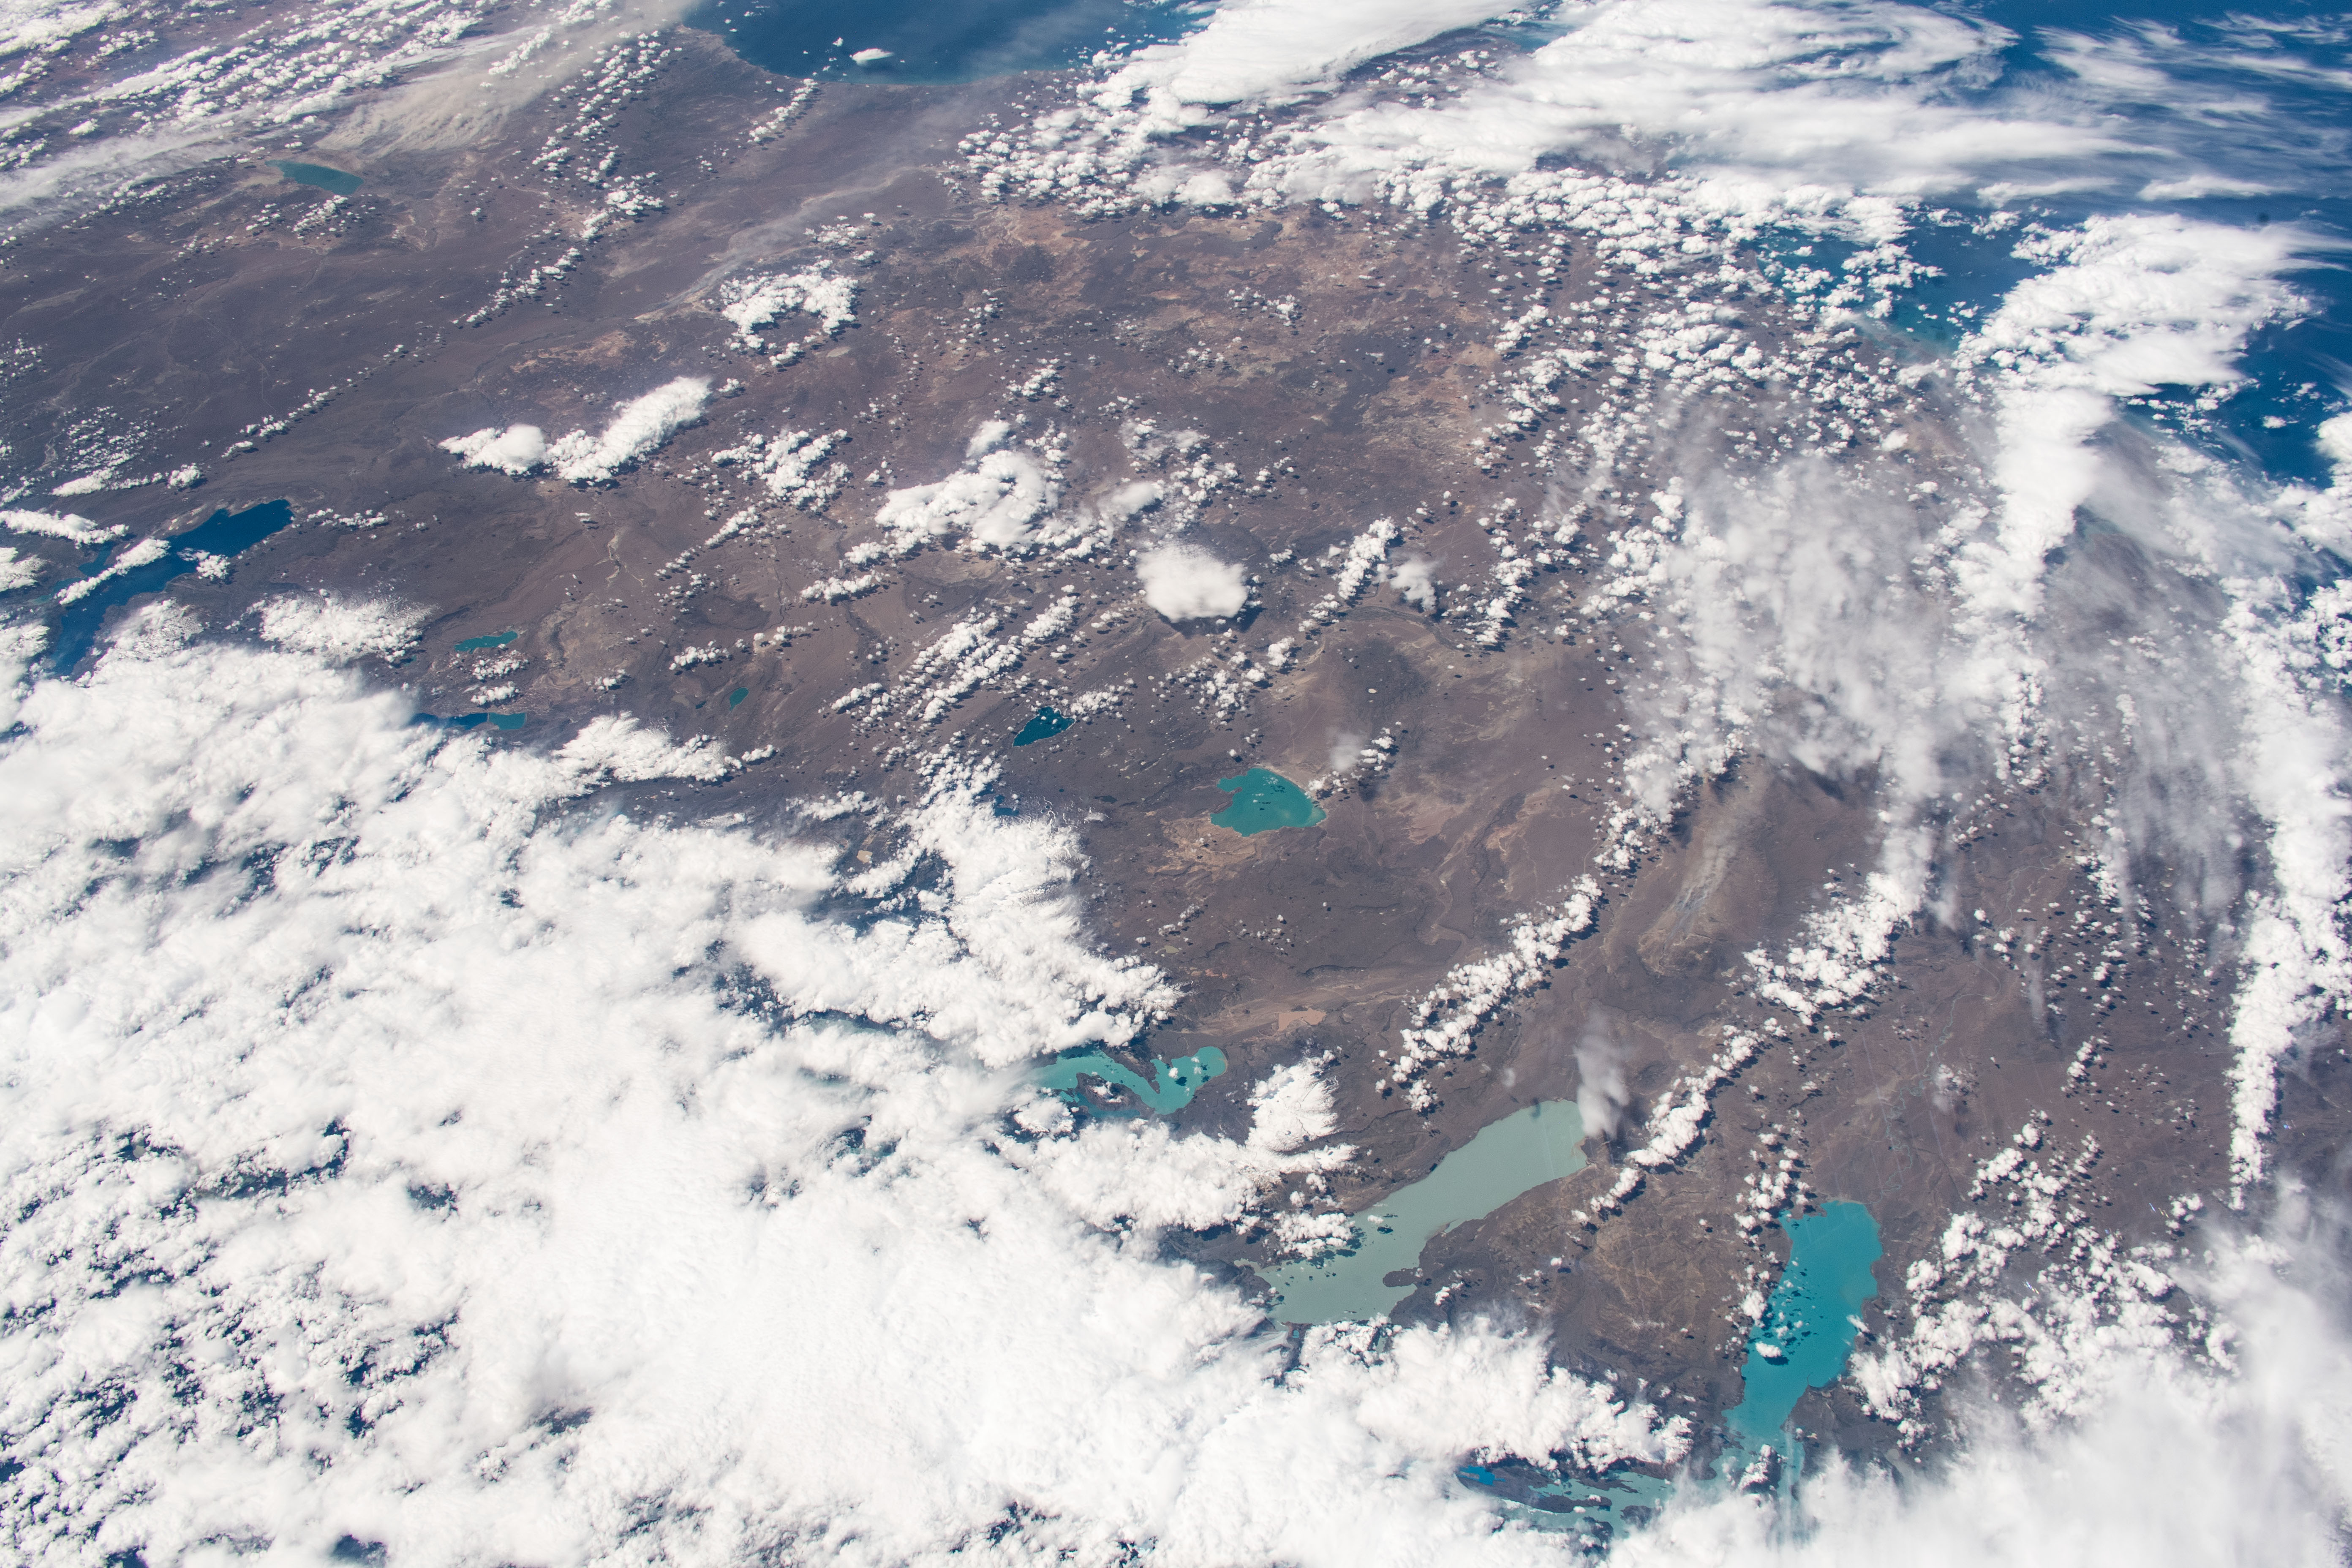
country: ARGENTINA
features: ARGENTINO LAKE, VIEDMA LAKE, O'HIGGINS/SAN MARTIN LAKE, CARDIEL LAKE
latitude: -49.0
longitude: -71.0
